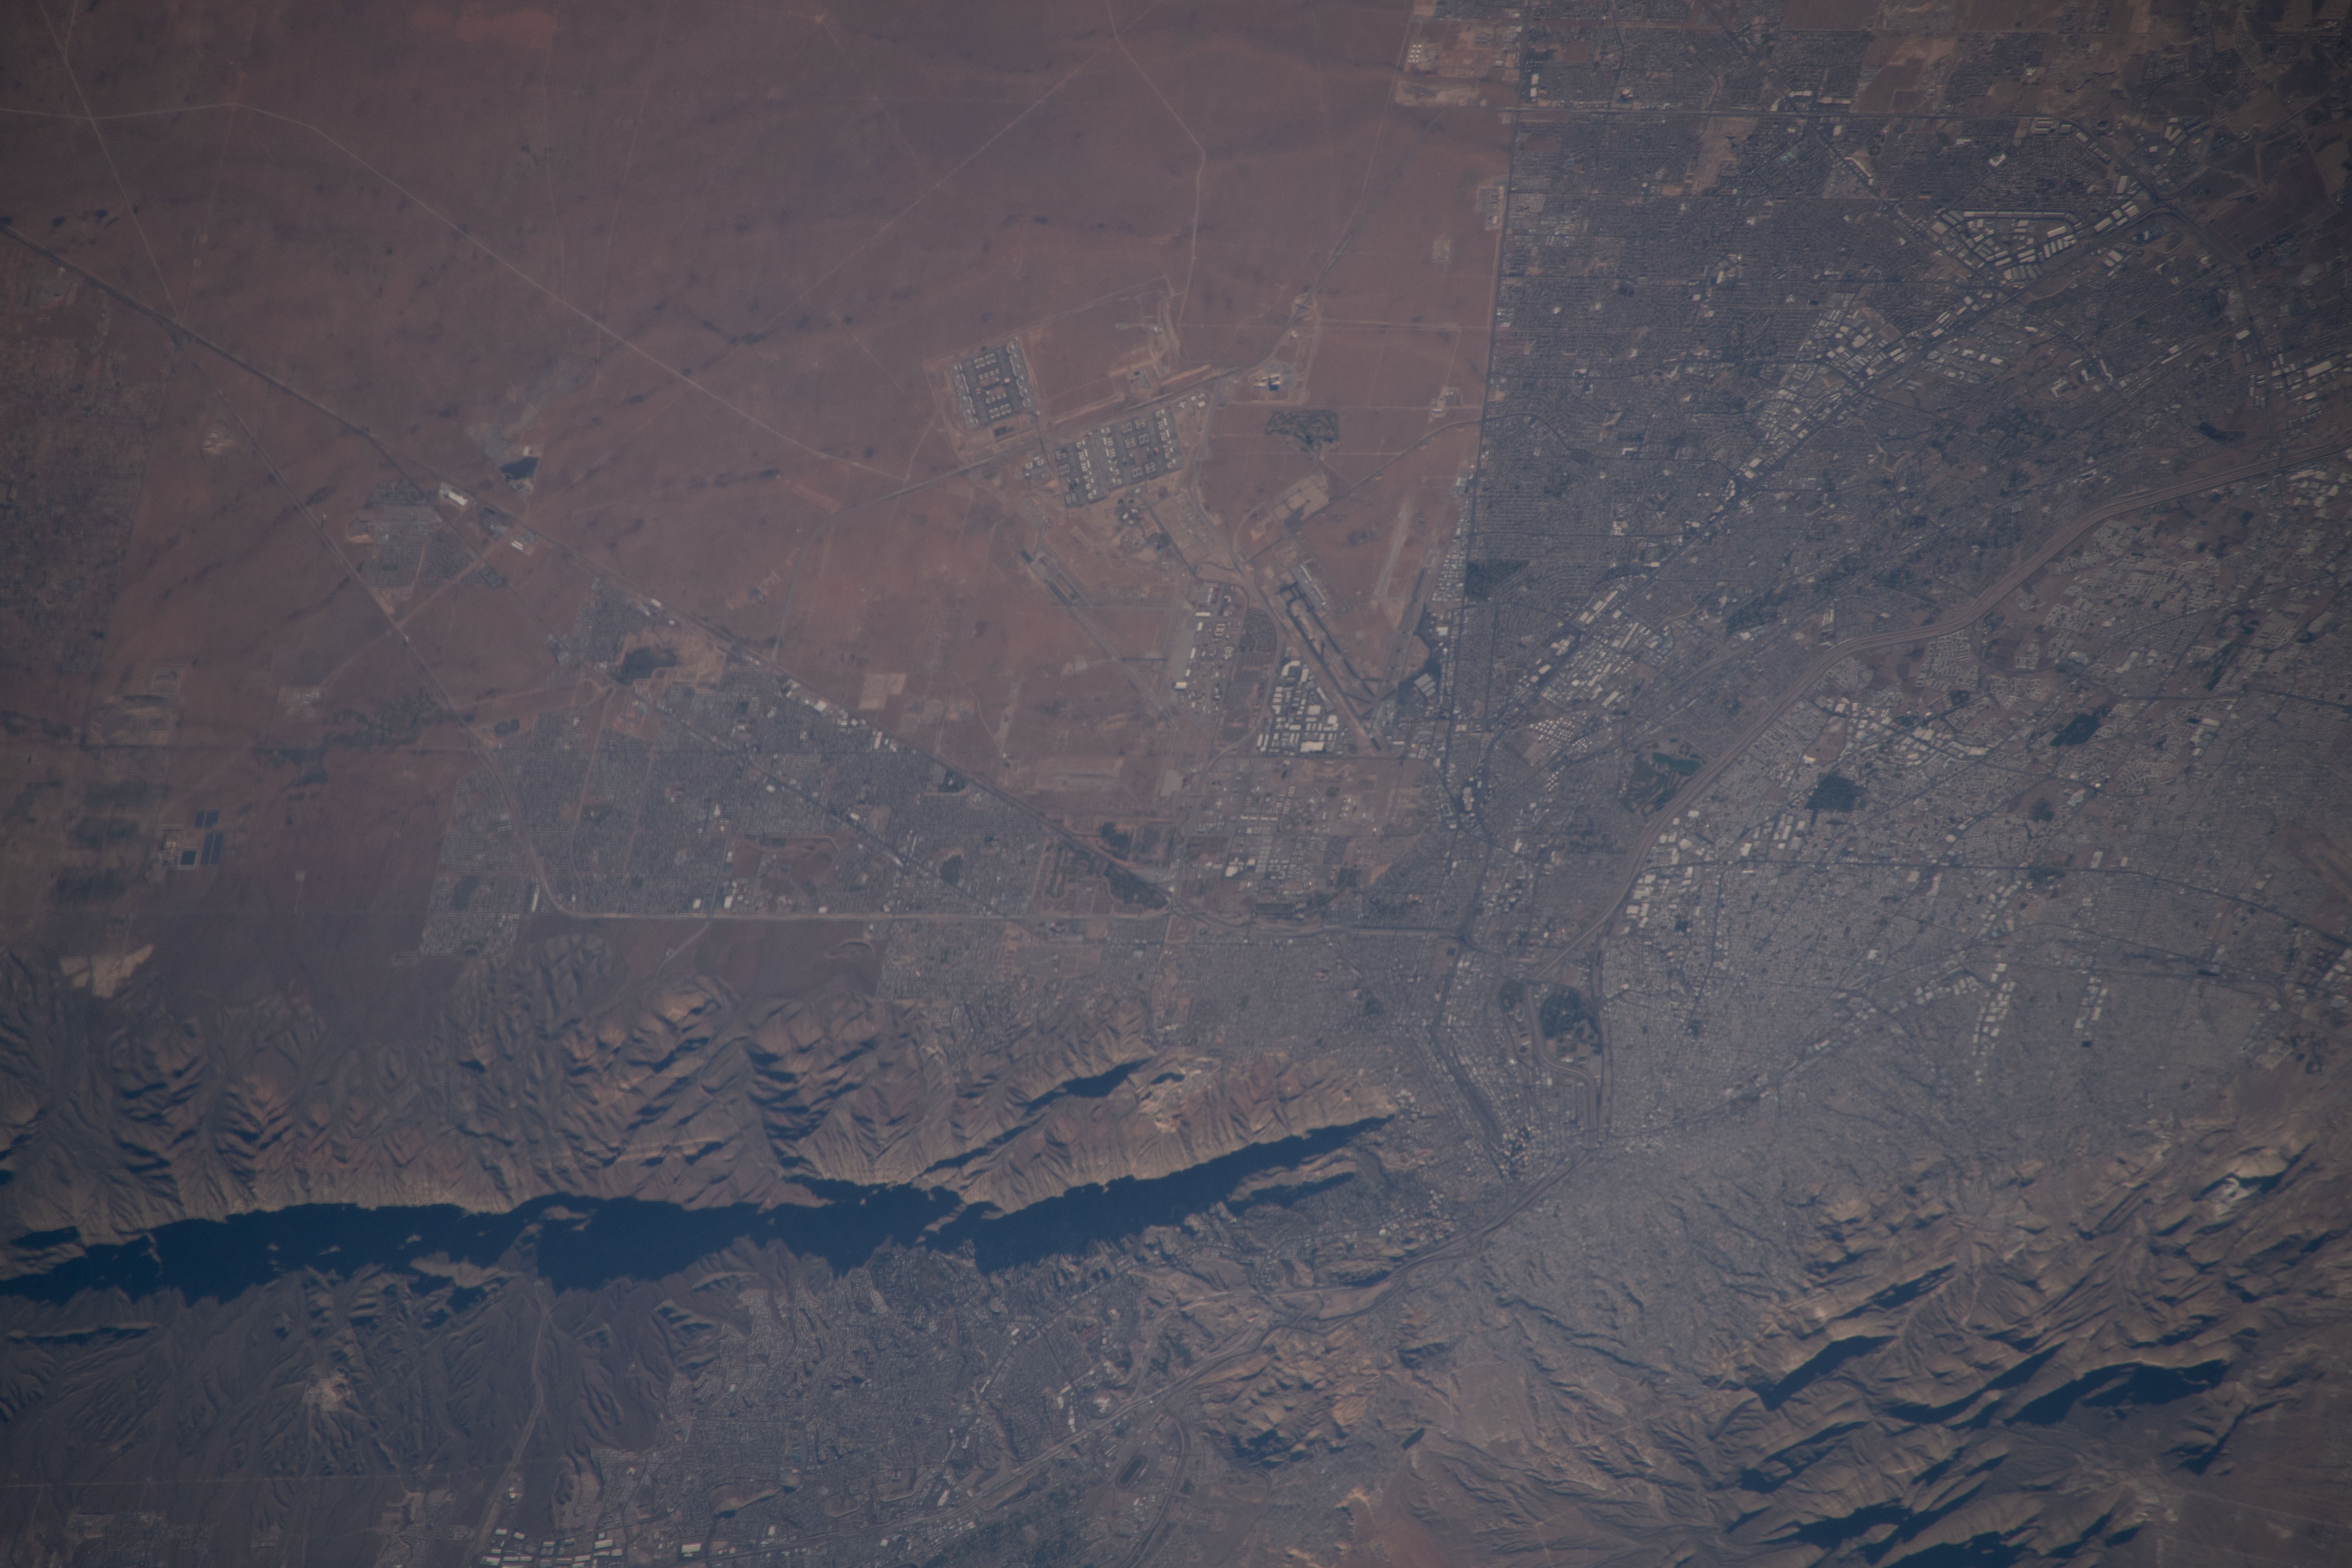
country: USA-TEXAS
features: EL PASO, CUIDAD JUAREZ, FRANKLIN MOUNTAINS, RIO GRANDE, SIERRA DE JUAREZ
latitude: 31.8
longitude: -106.4
